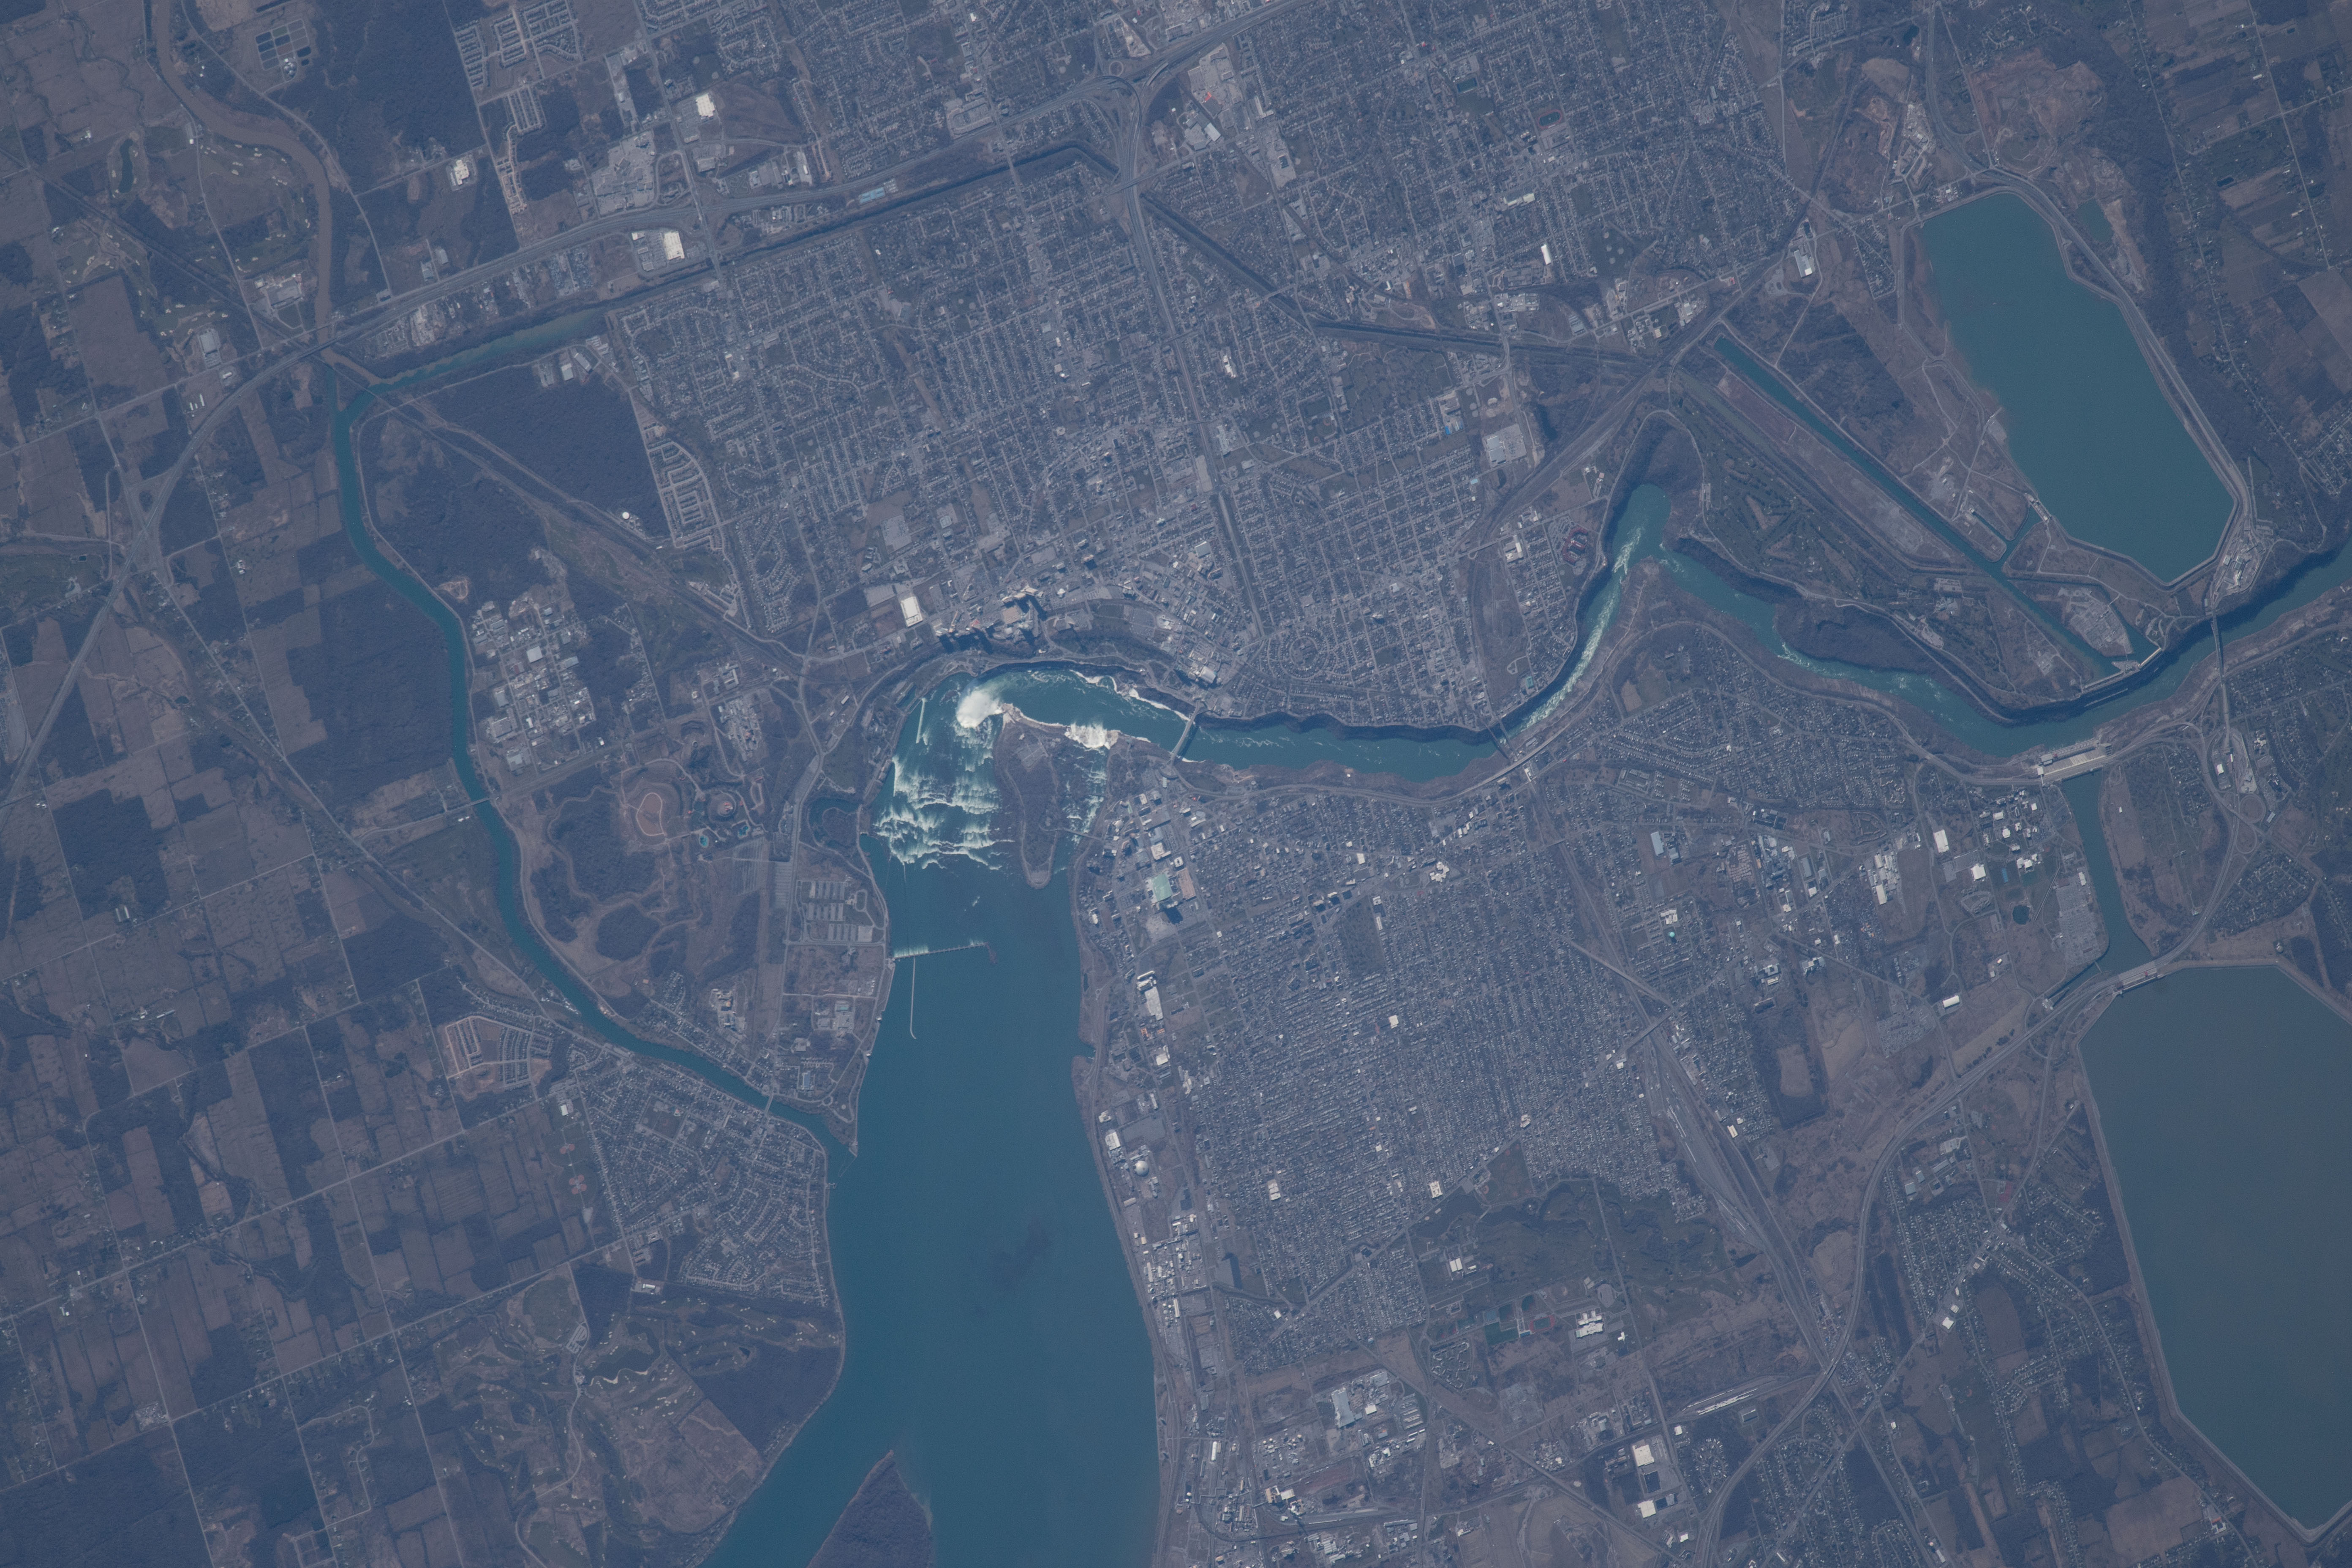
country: USA-NEW YORK
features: NIAGARA FALLS CITY, NAVY ISLAND, GRAND ISLAND, USA-CANADIAN BORDER, NIAGARA RIVER
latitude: 43.1
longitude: -79.1
